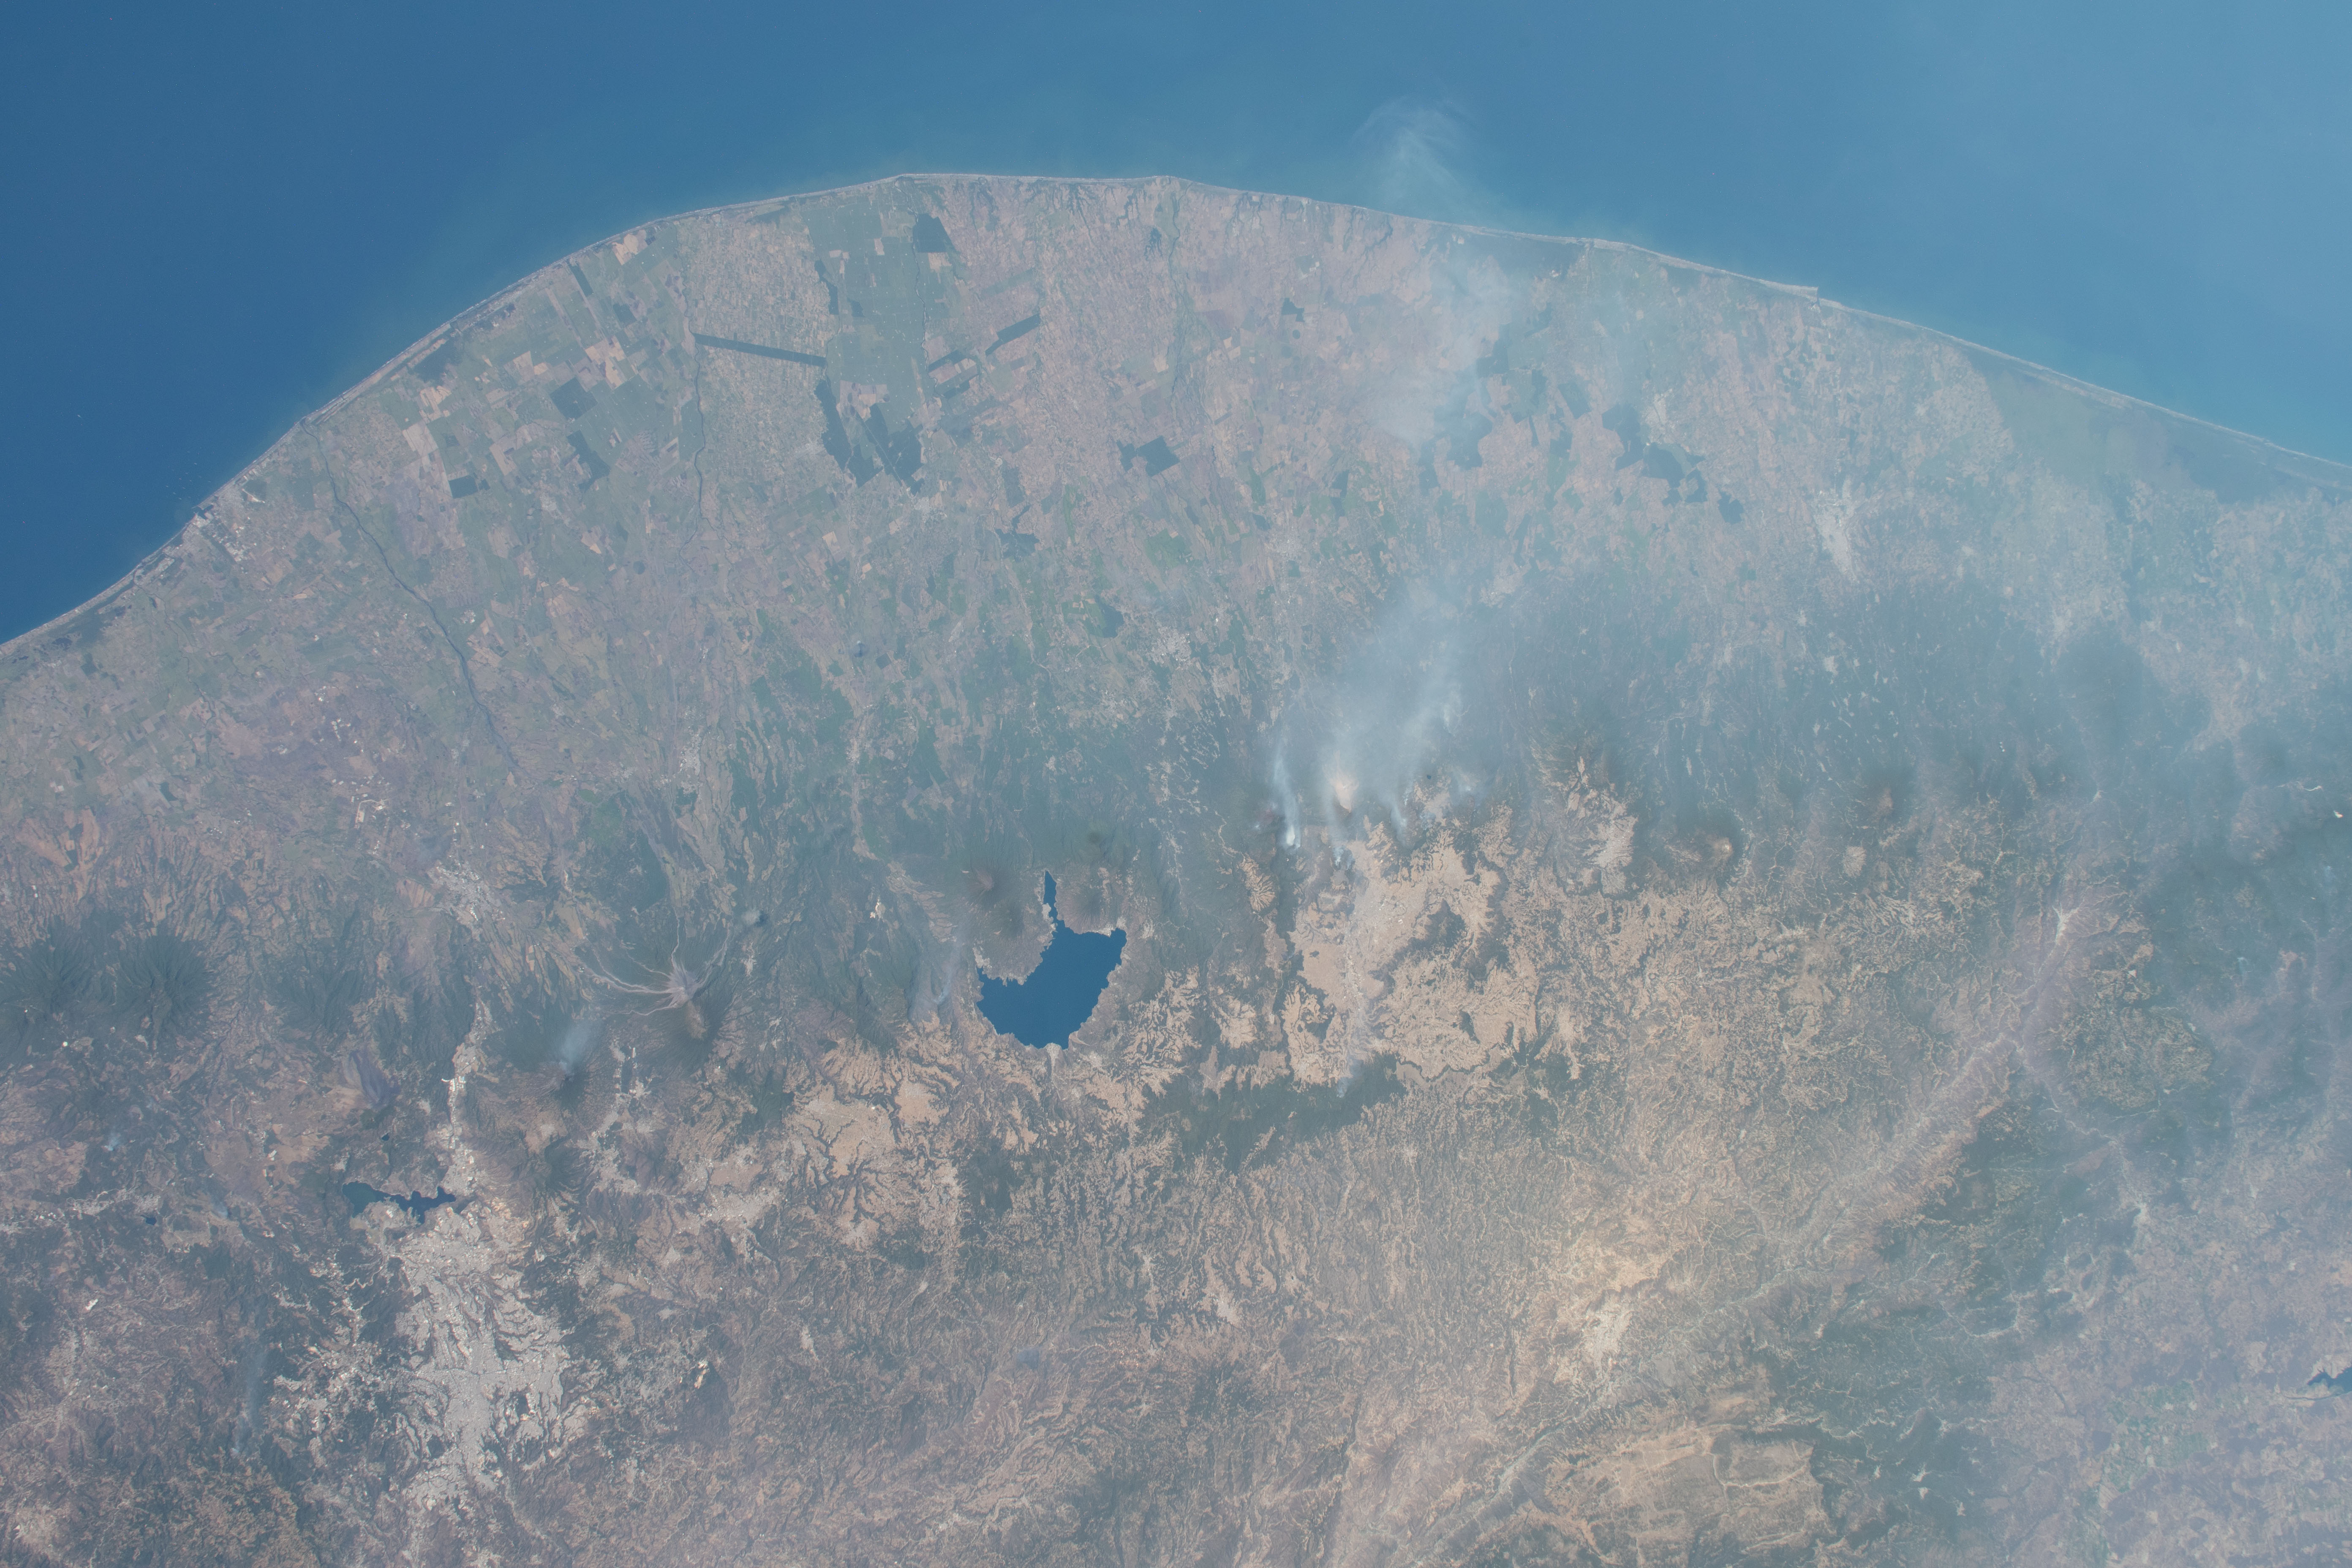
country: GUATEMALA
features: PANAJACHEL, QUETZALTENANGO, GUATEMALA CITY, AGUA VOLCANO, LAKE ATITLAN, LAKE AMATITLAN
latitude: 14.5
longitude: -91.5
